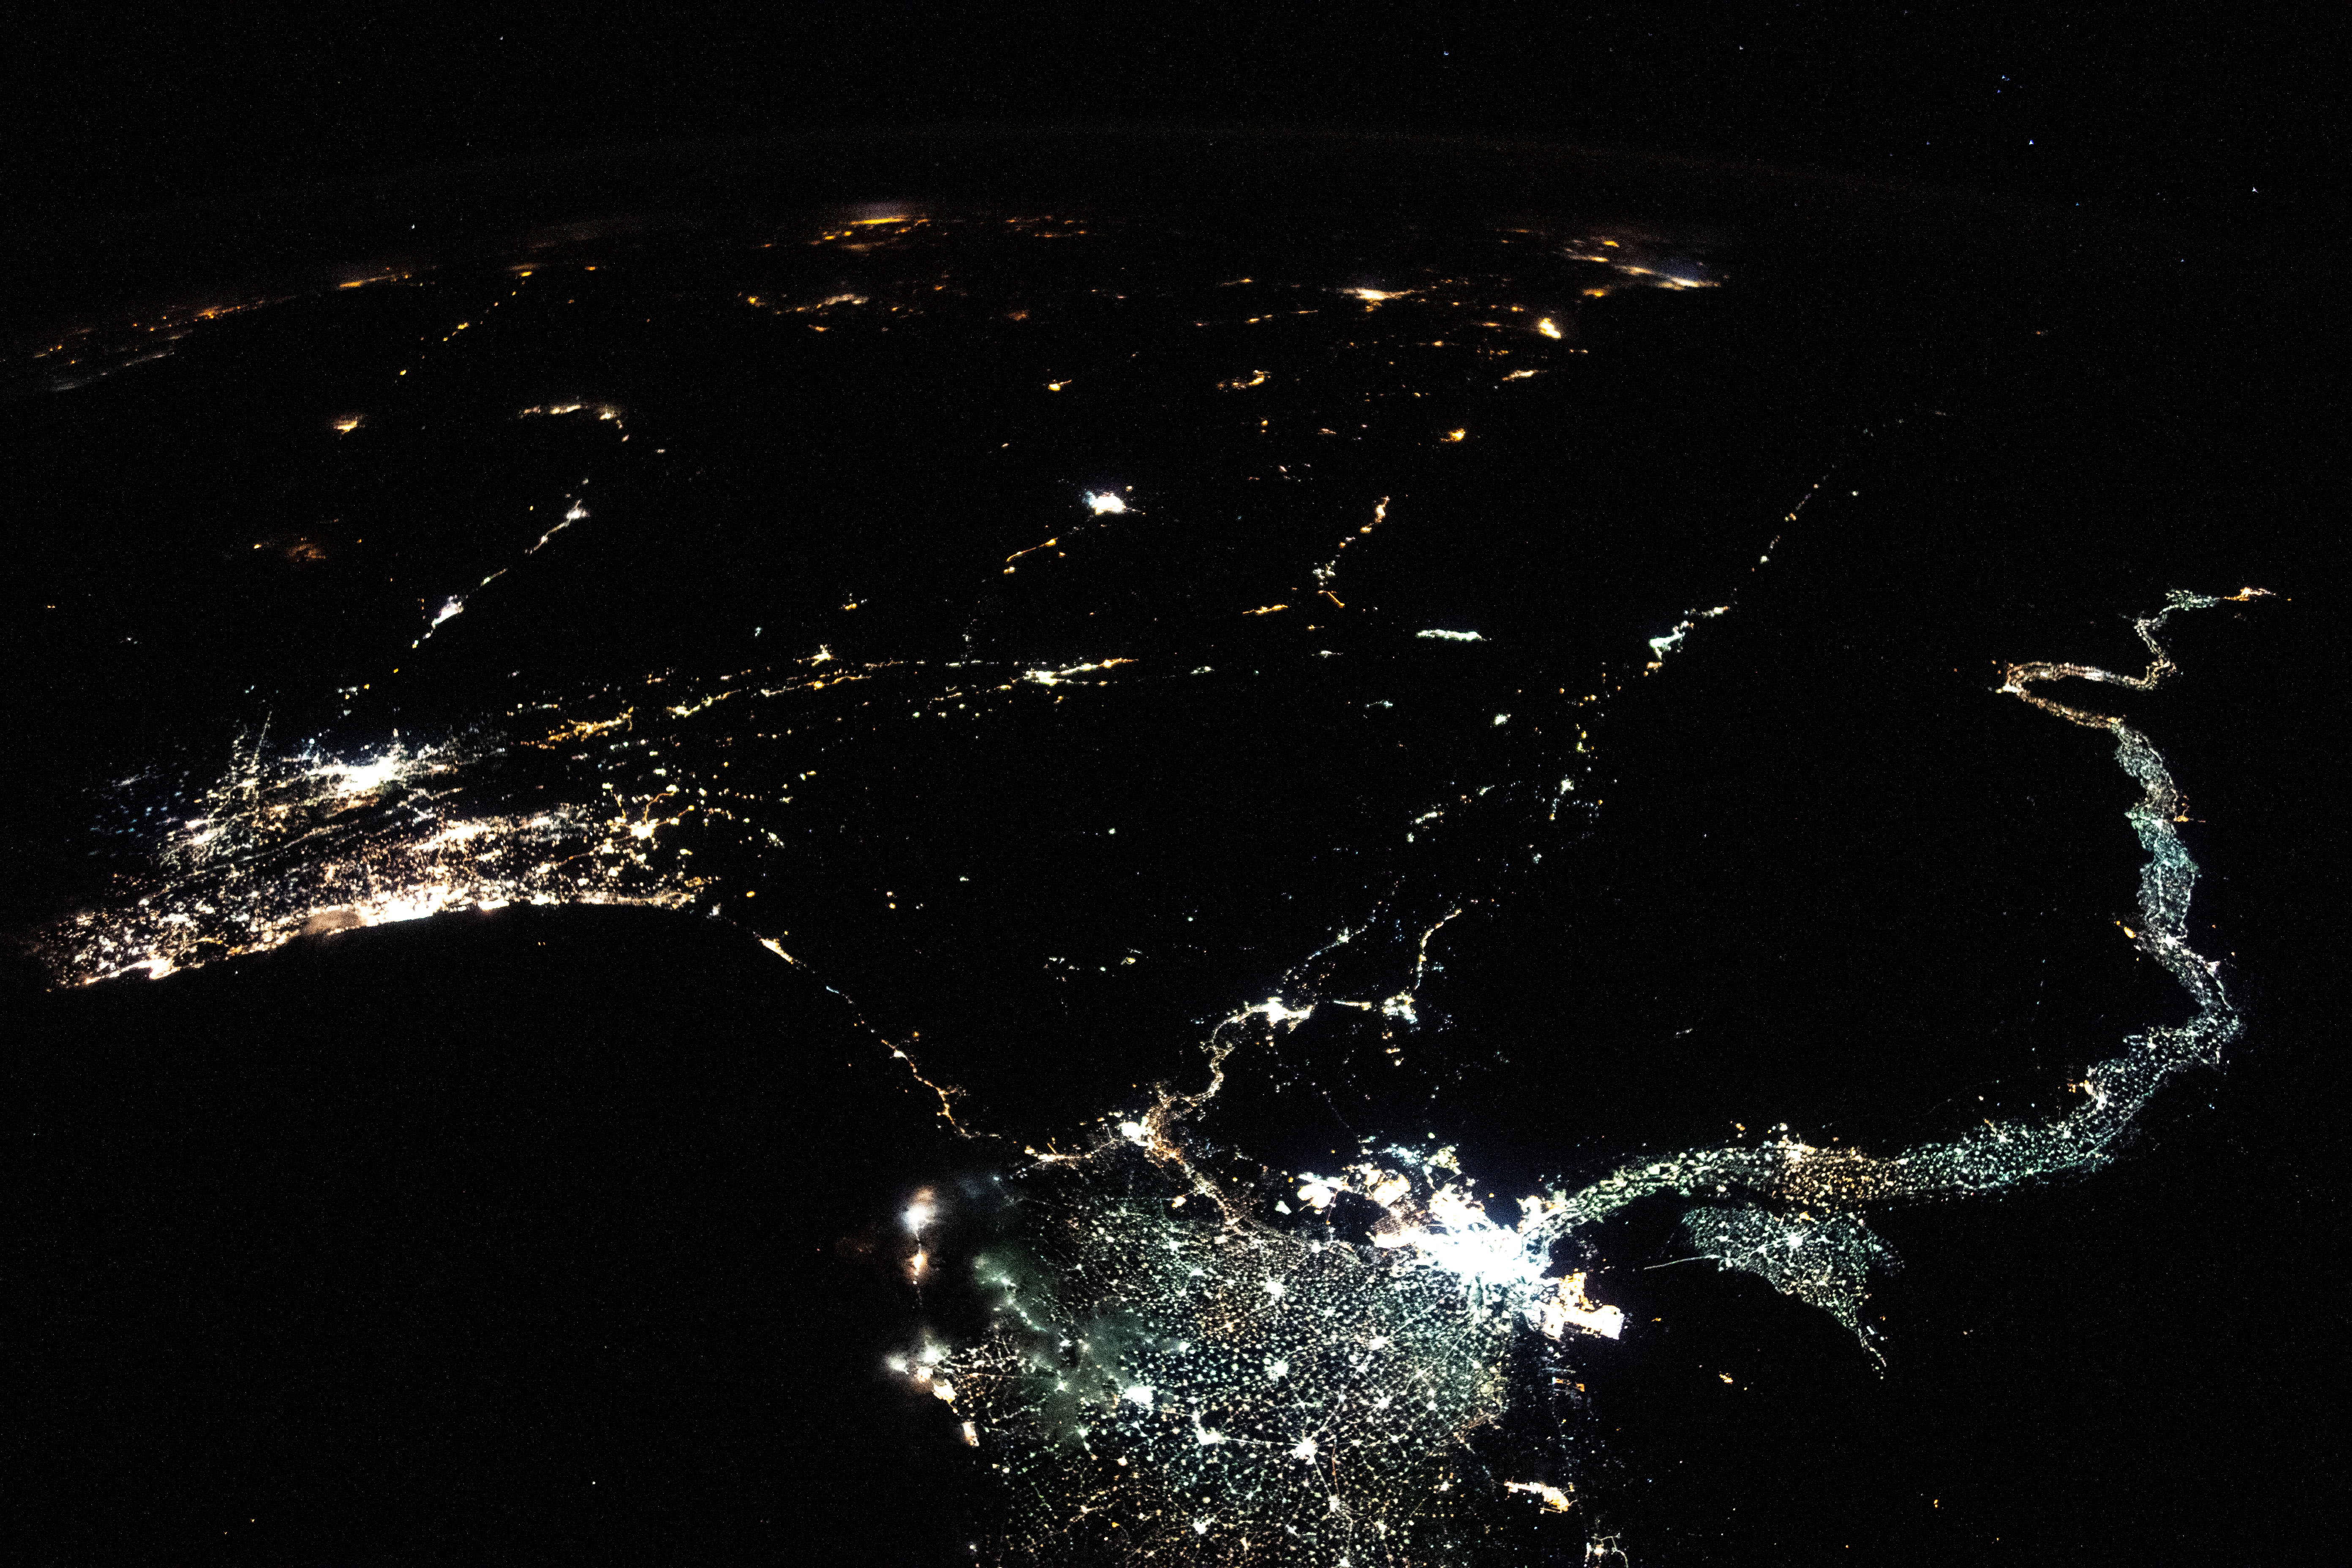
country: EGYPT
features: DARK EARTHOBS, NILE DELTA
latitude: 28.0
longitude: 34.0
